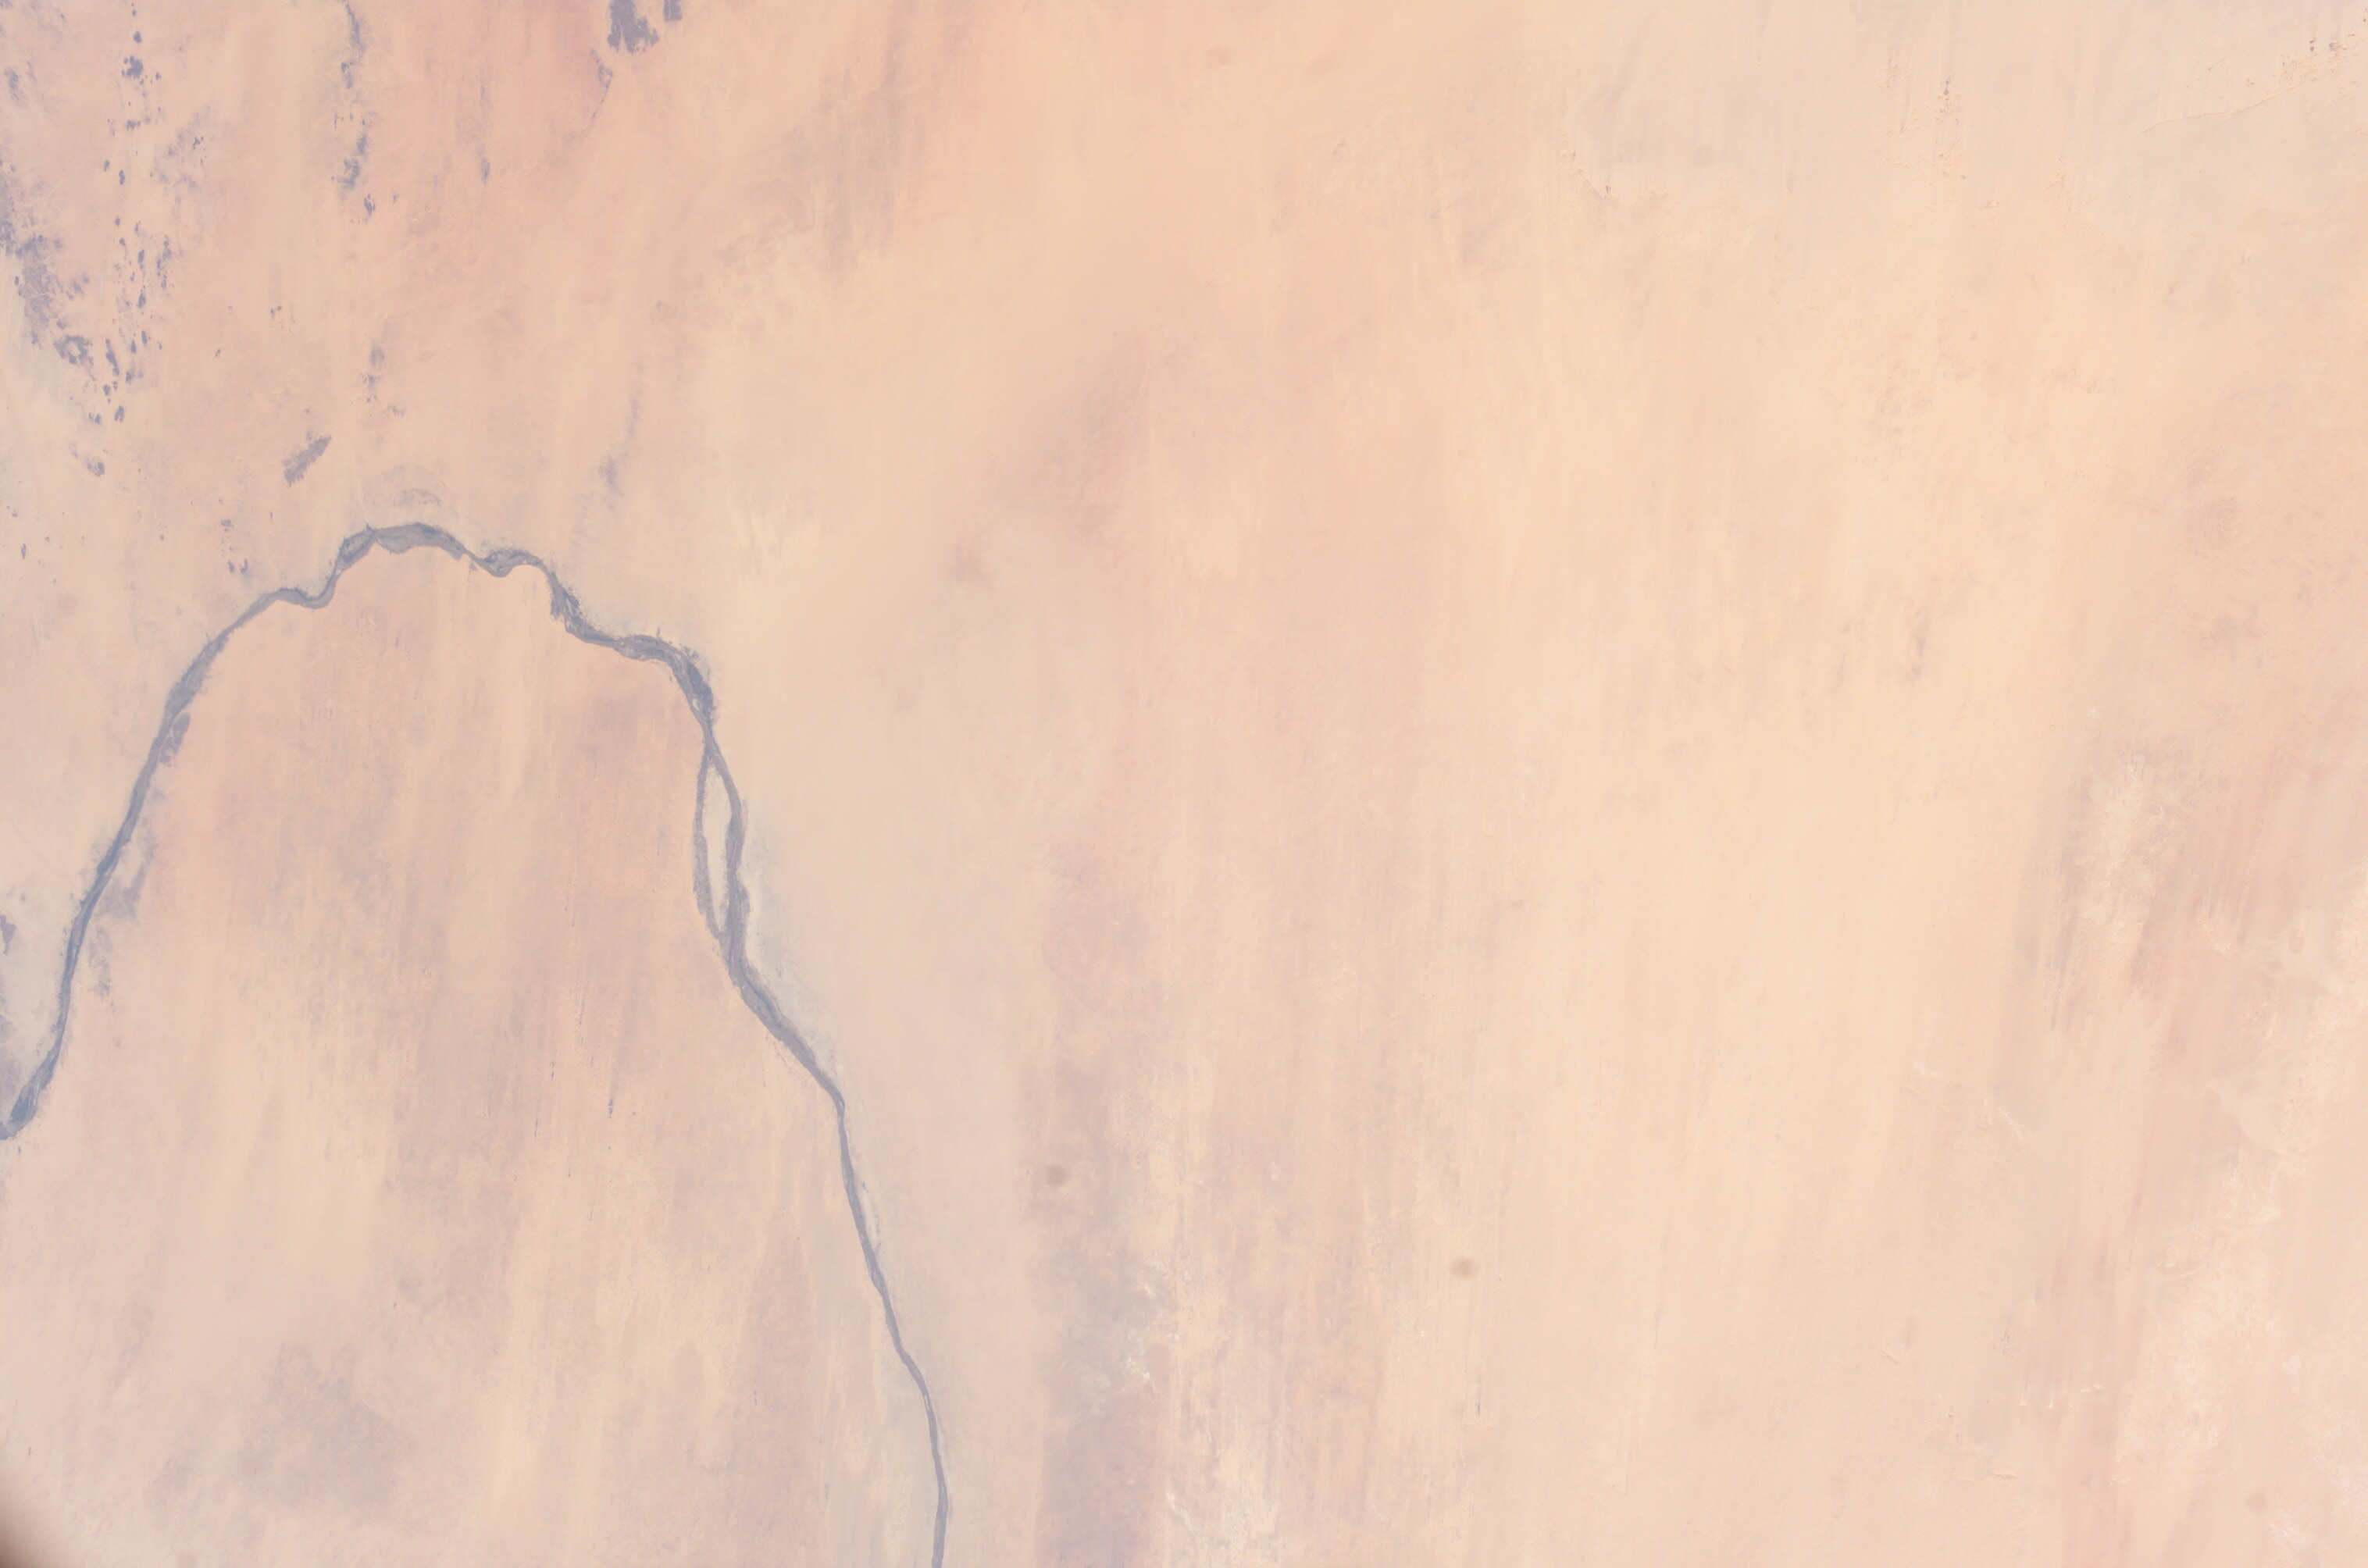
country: SUDAN
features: NILE R., WIND STREAKS
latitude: 18.0
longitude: 30.0
